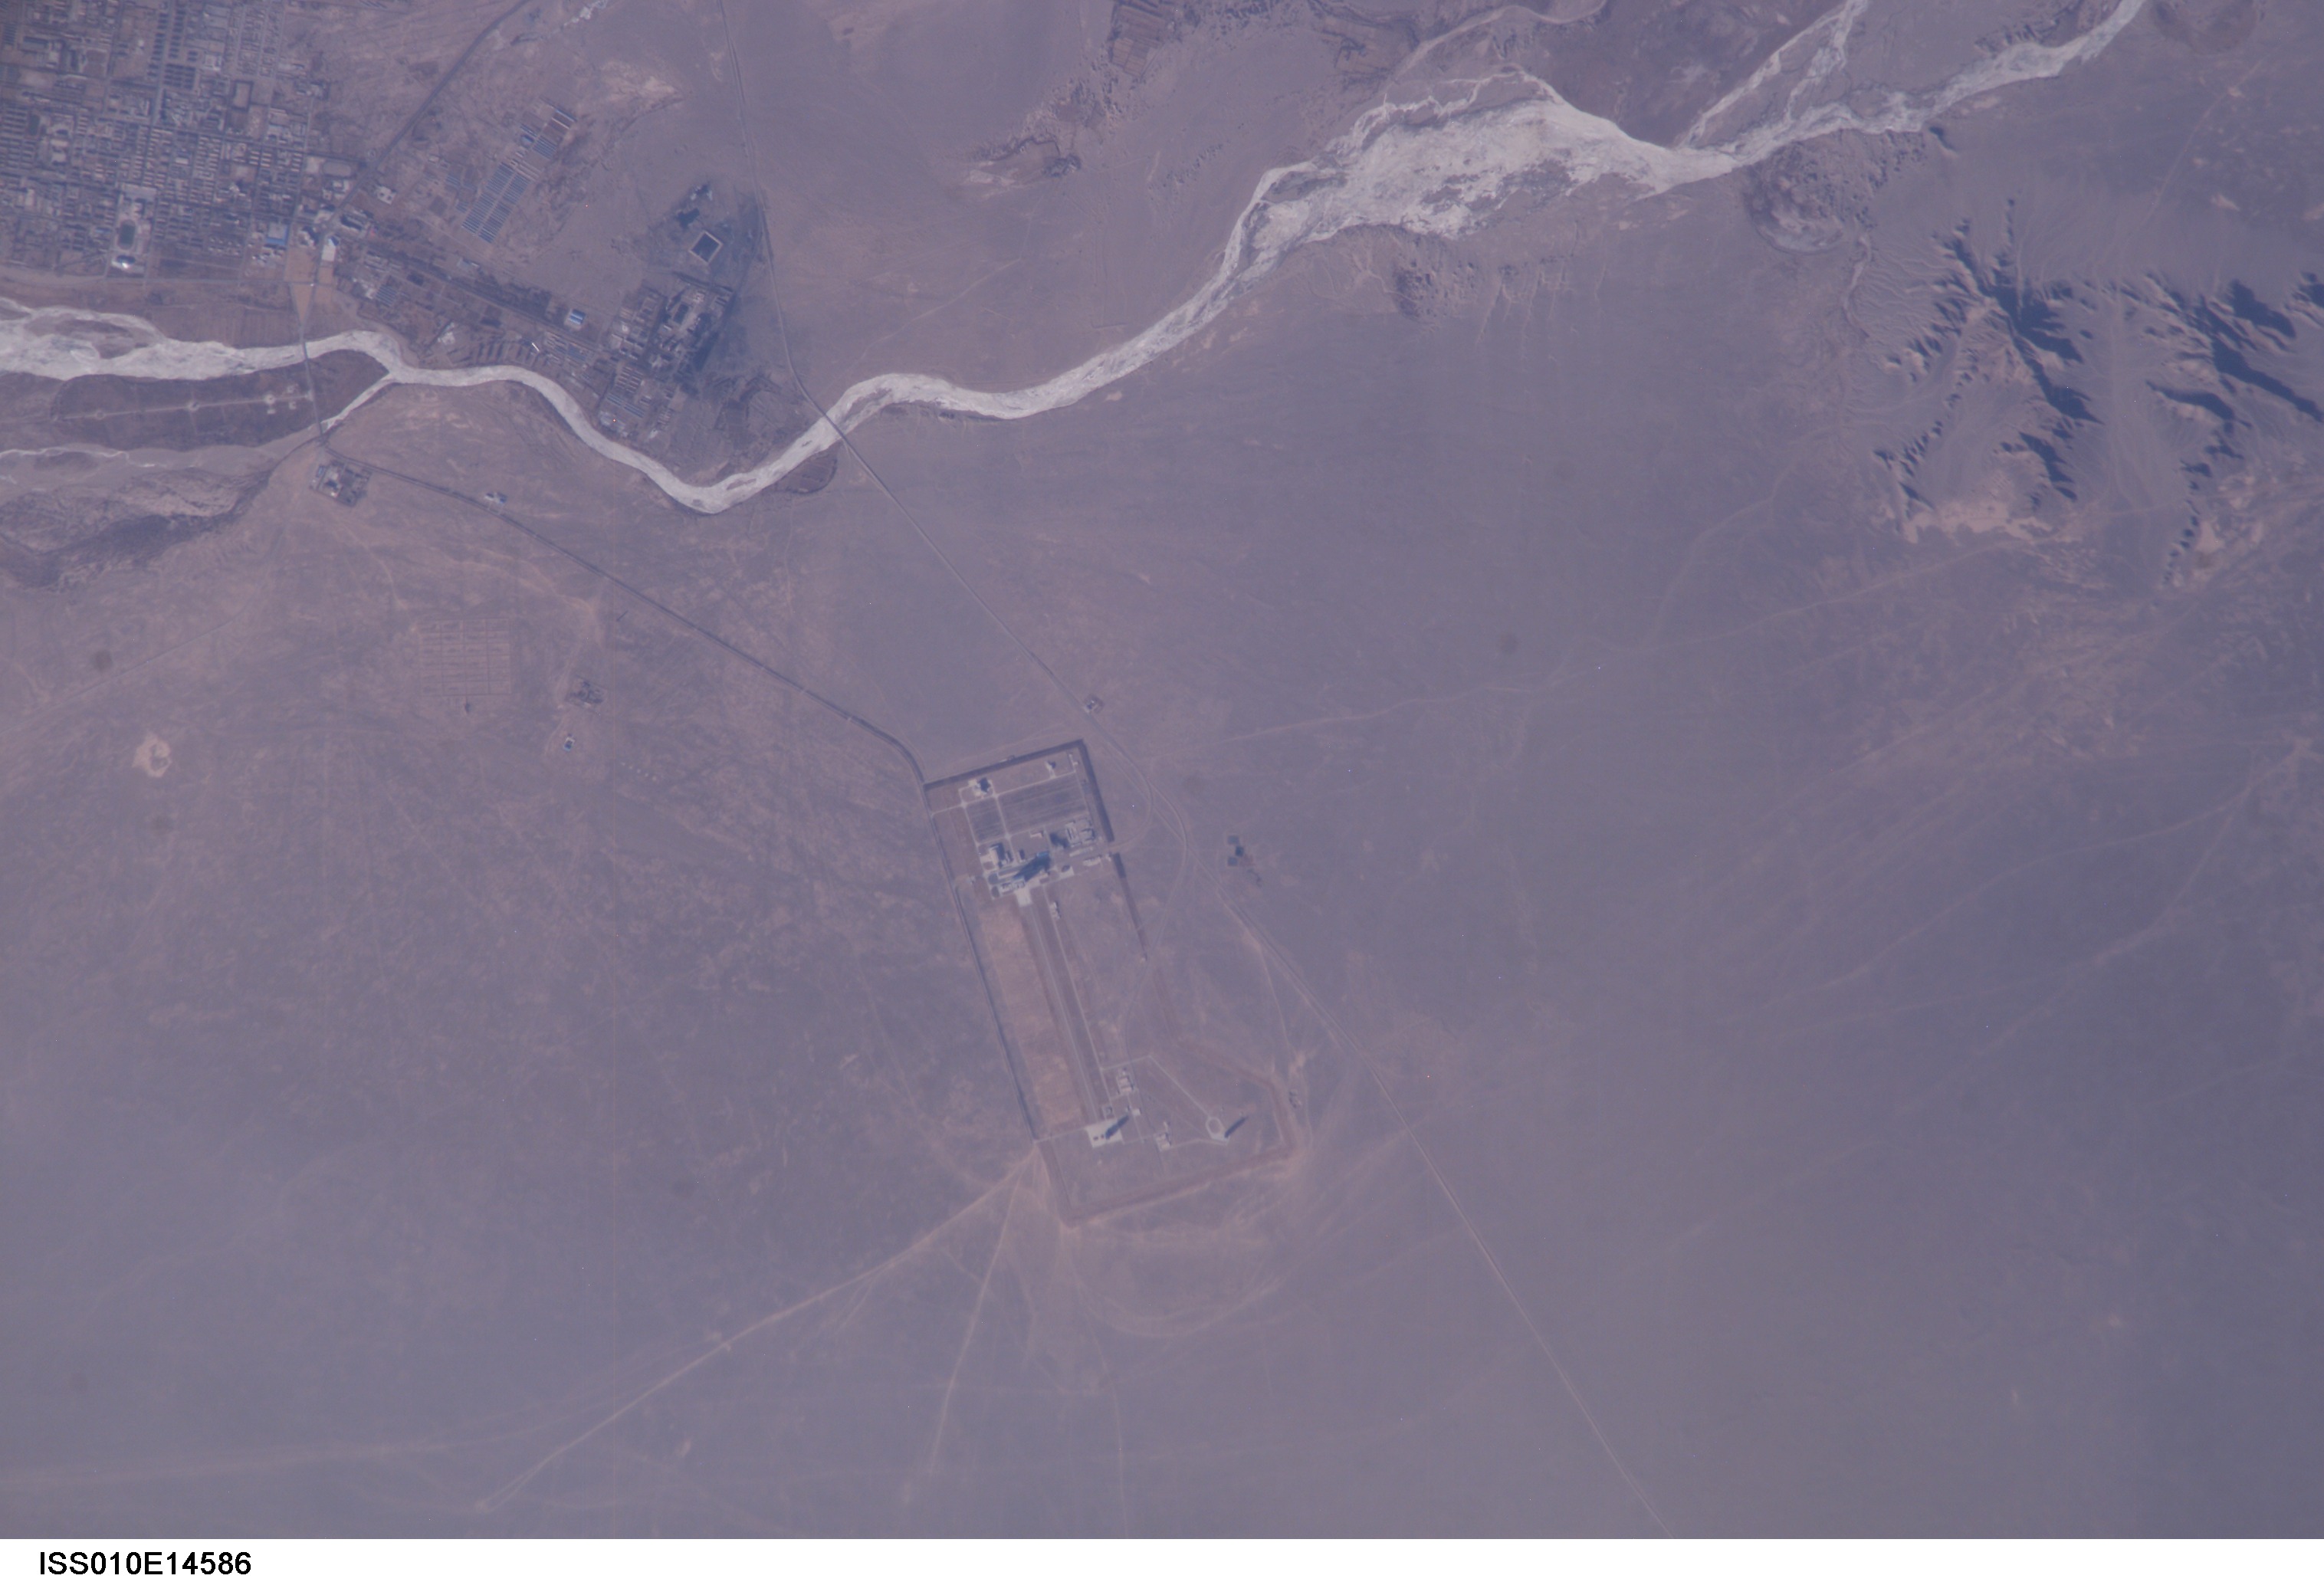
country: CHINA
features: JIUQUAN LAUNCH COMPLEX
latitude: 40.9
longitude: 100.2
